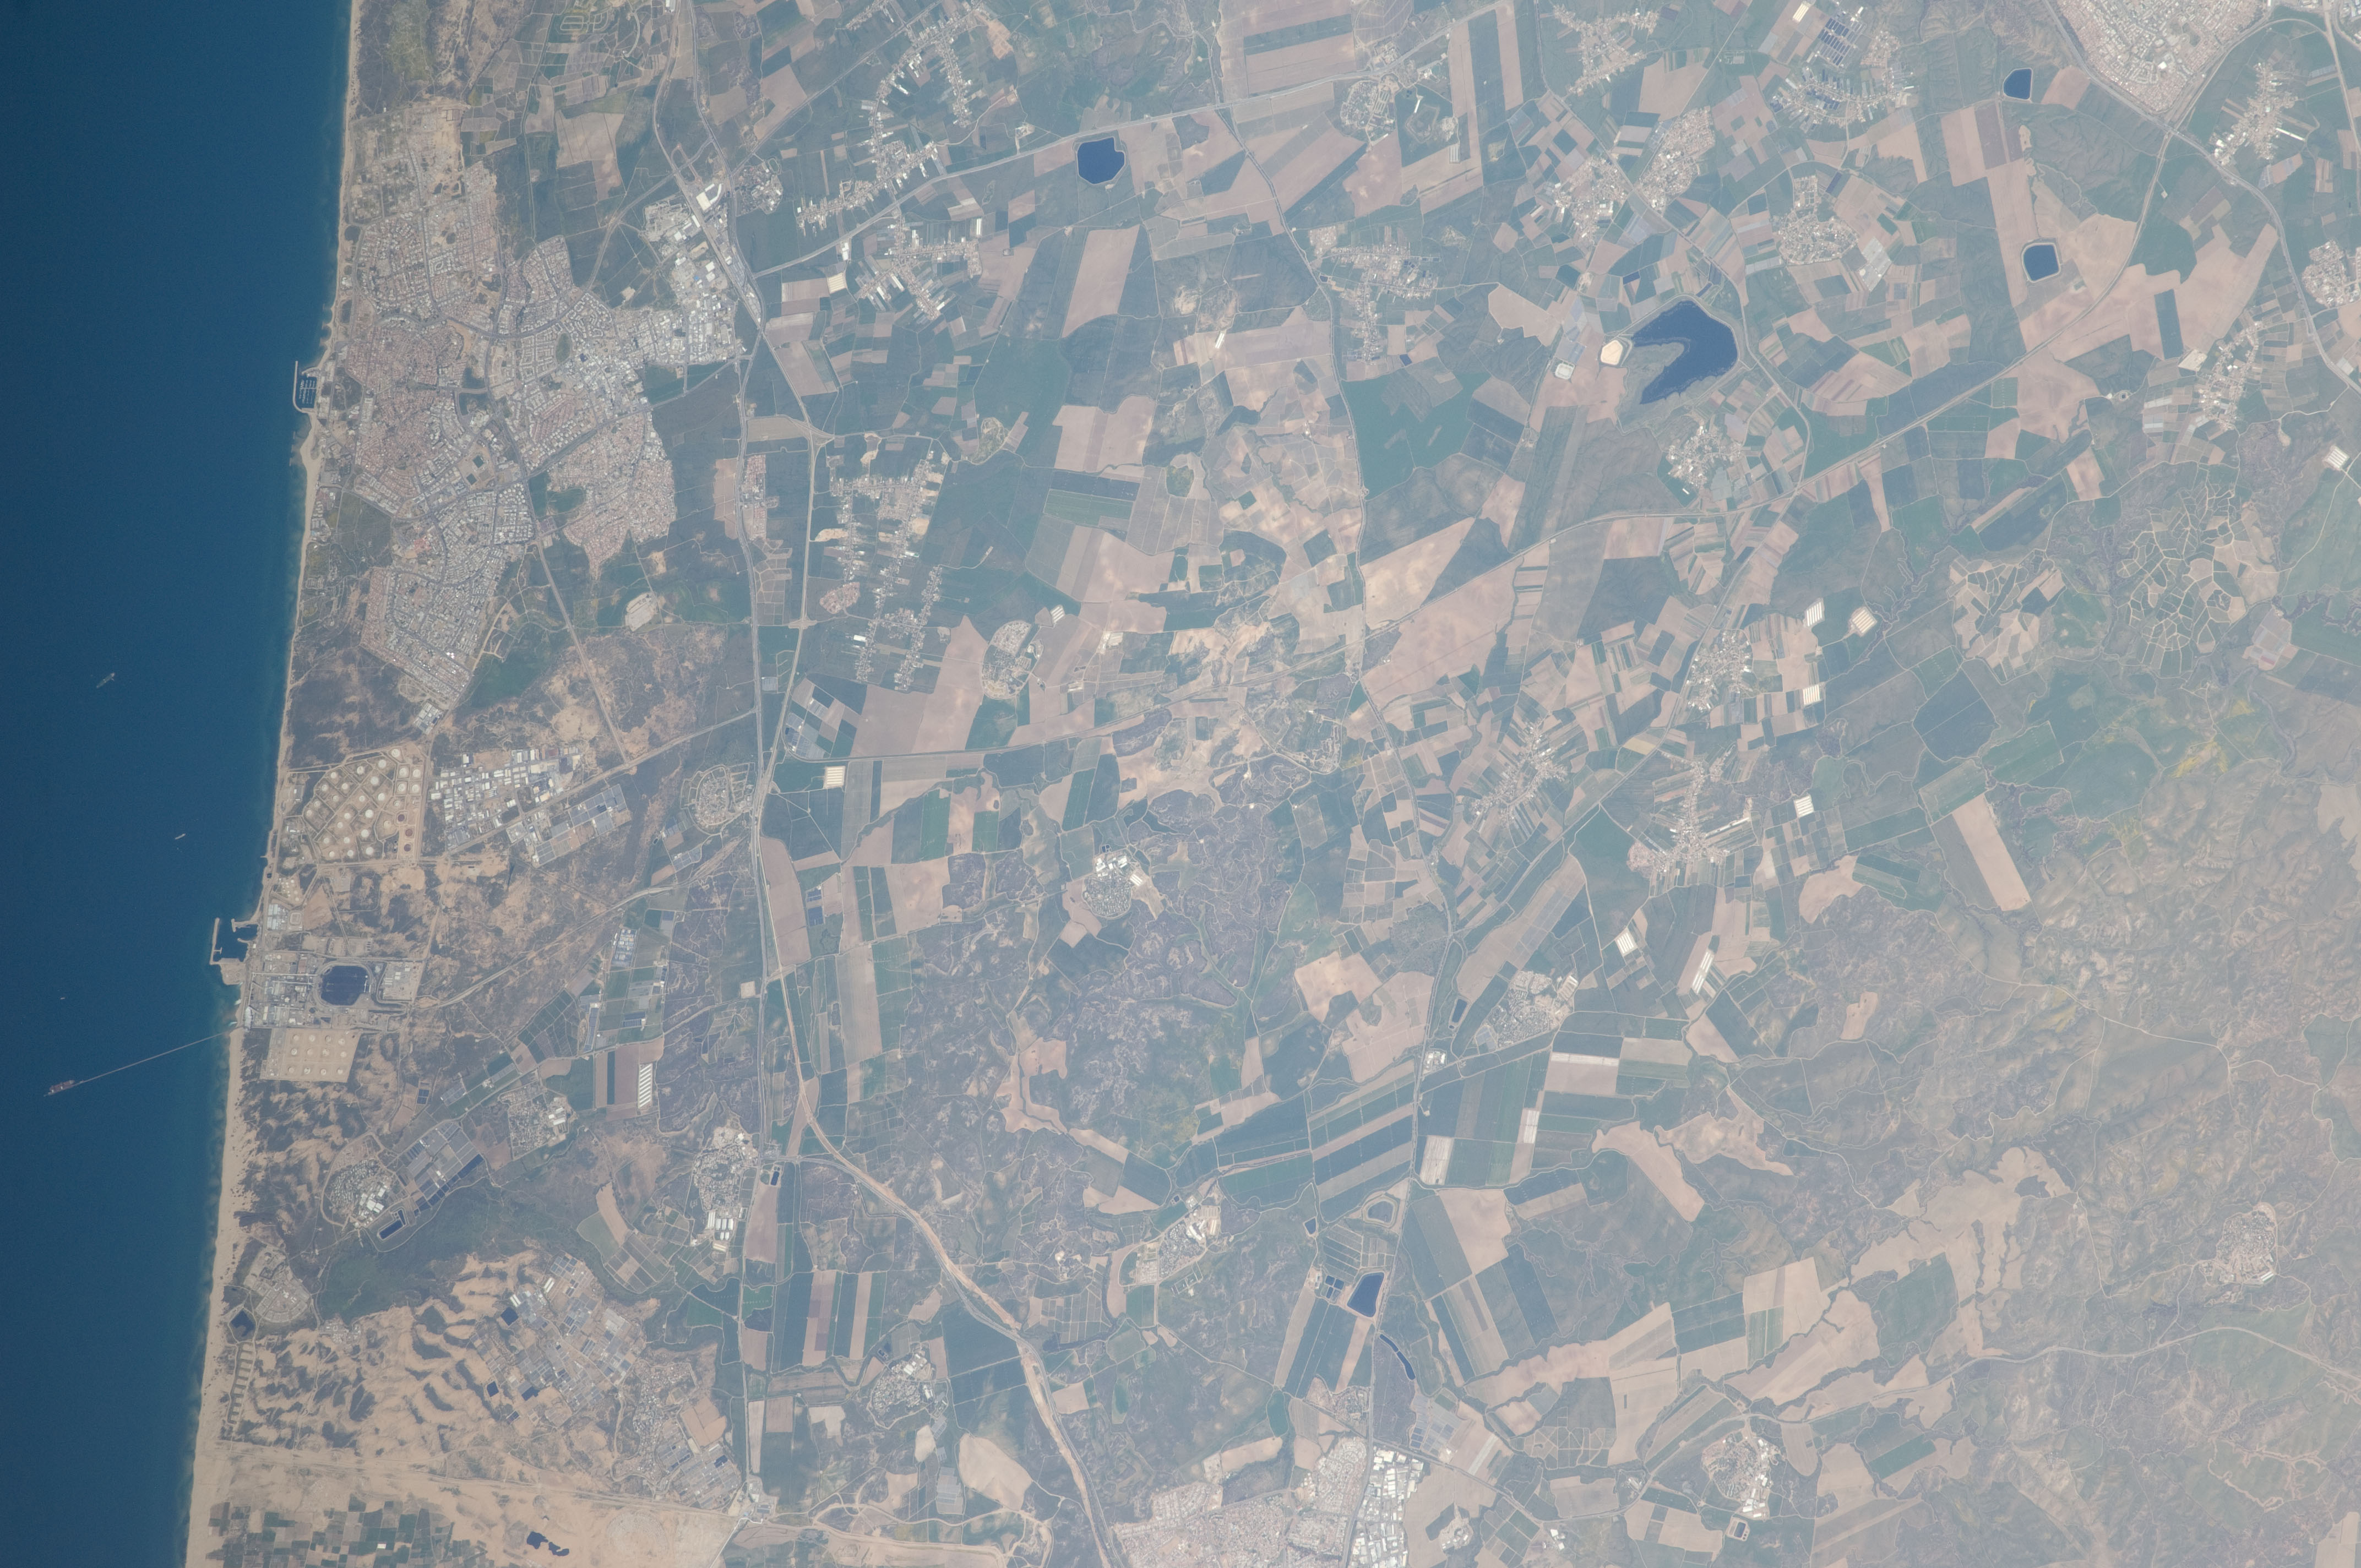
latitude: 31.6
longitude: 34.6
